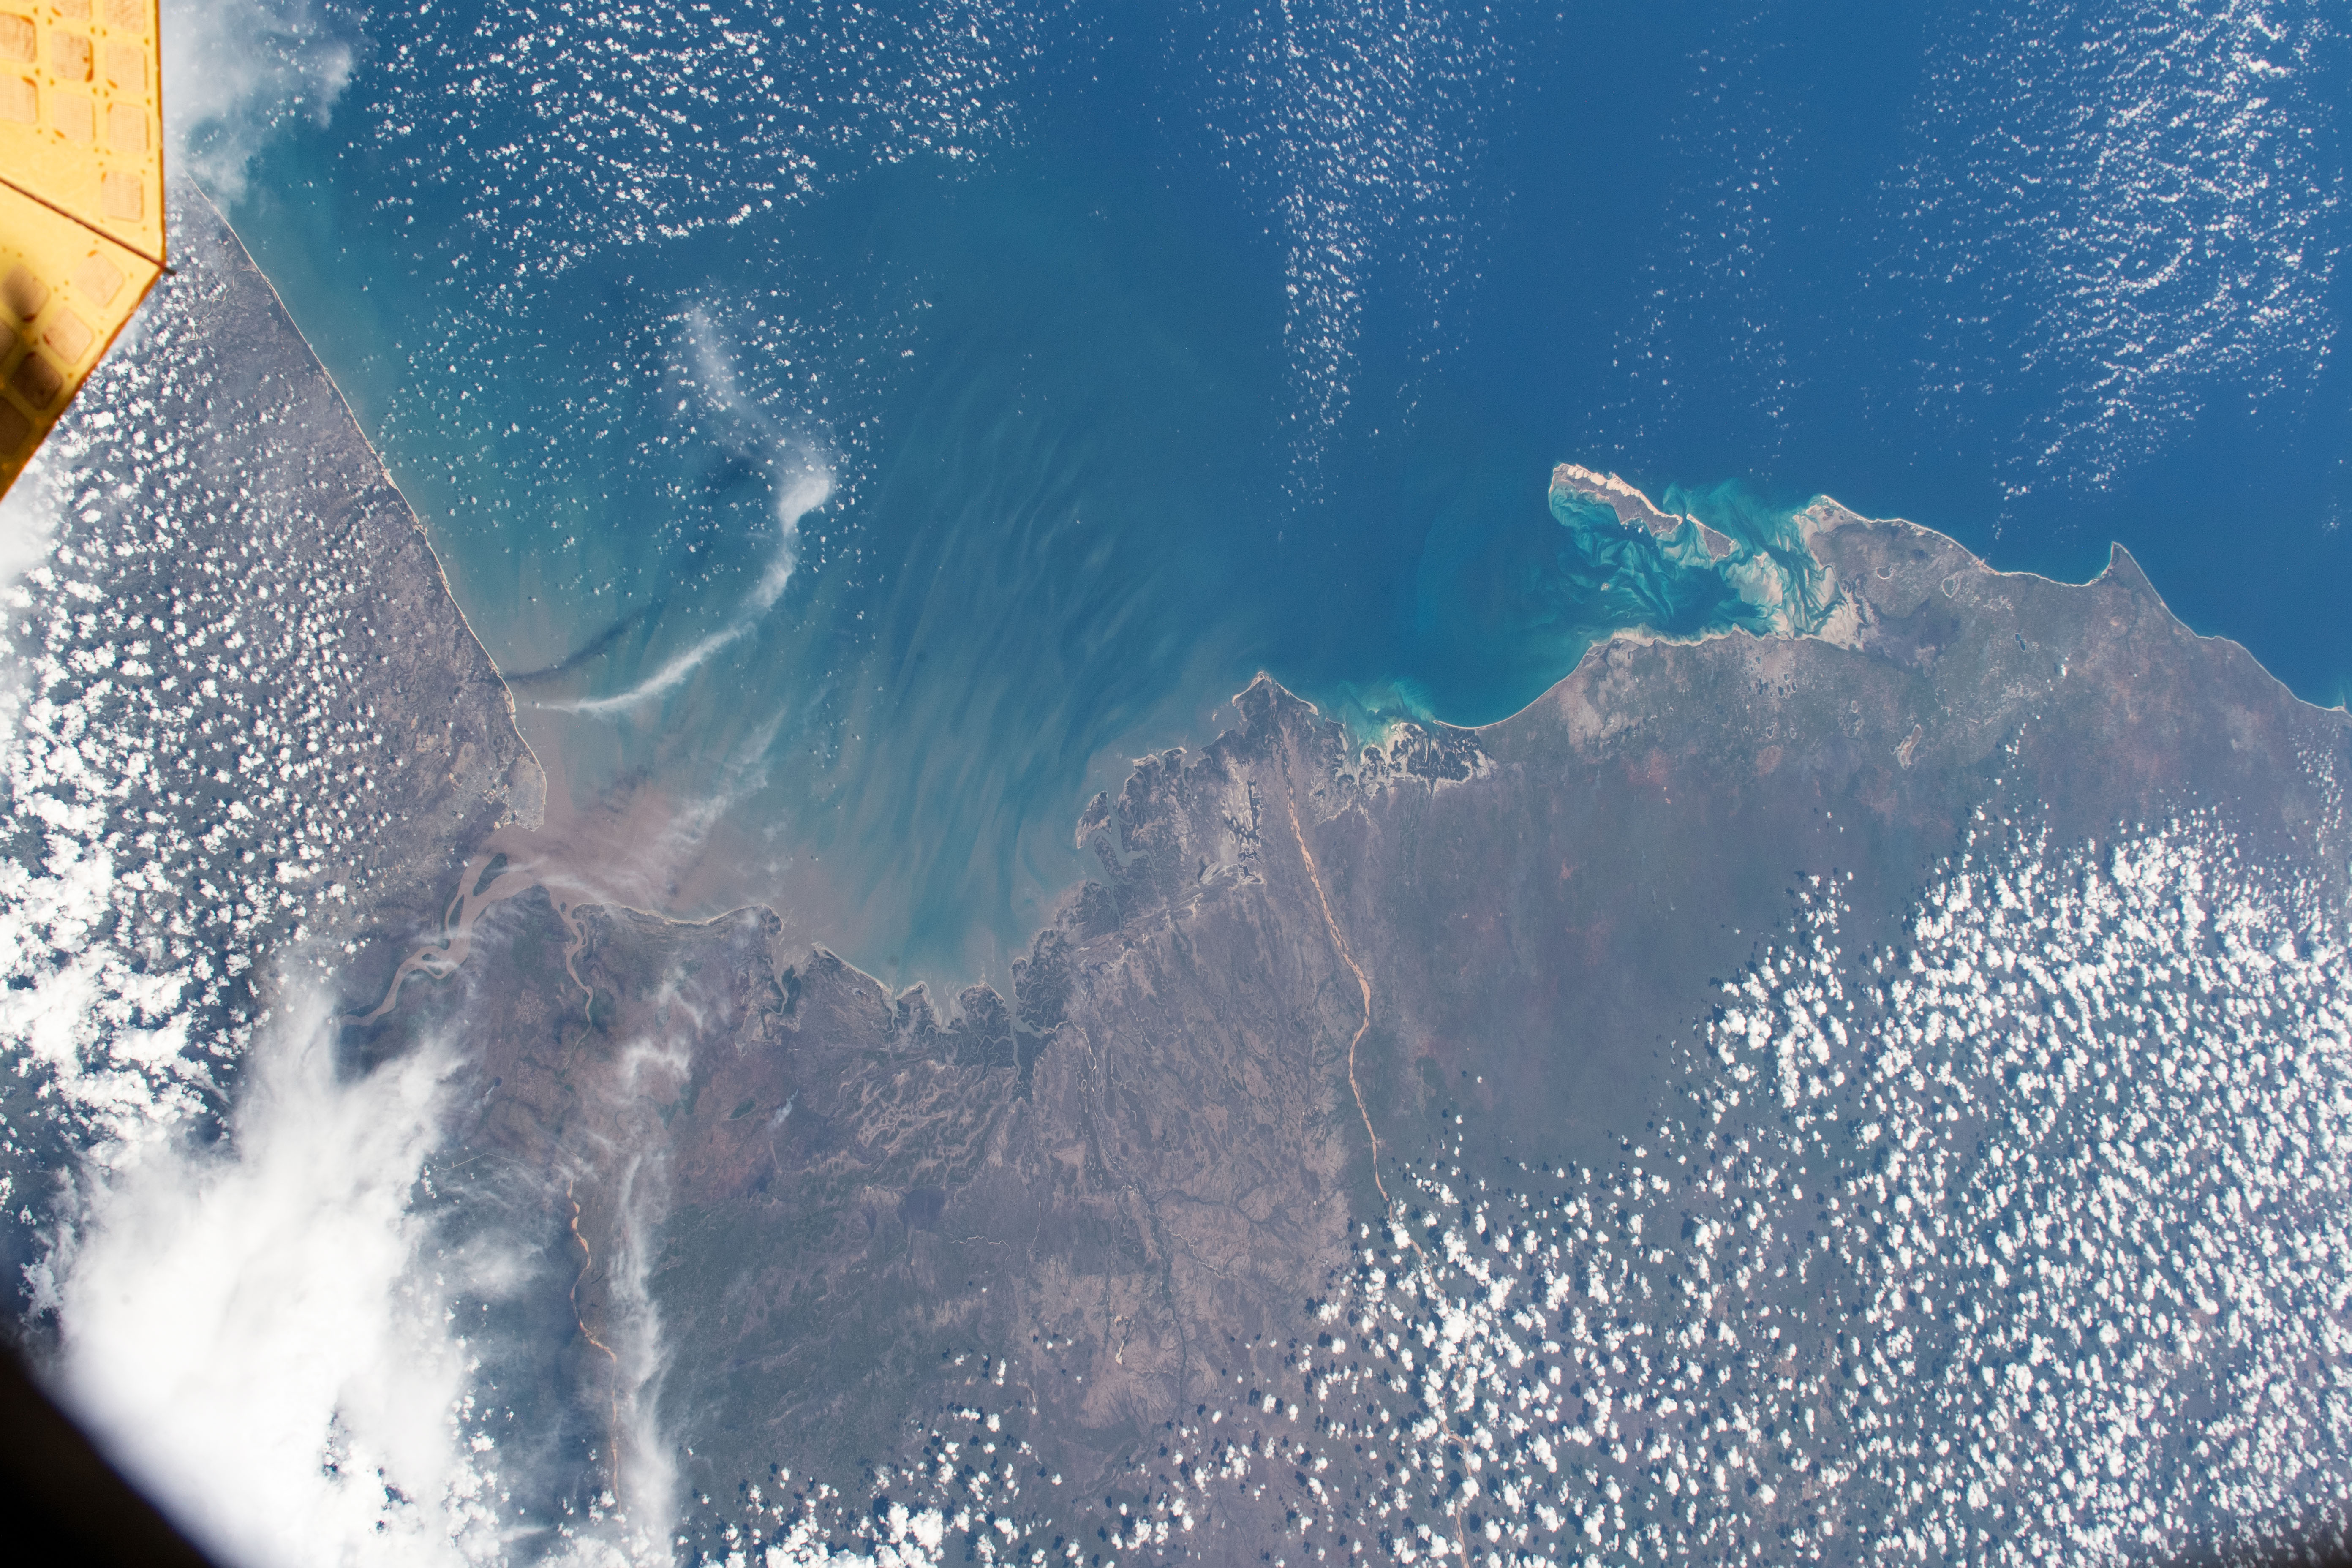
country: MOZAMBIQUE
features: ILLHA DO BAZARUTO, ILLHA MAGARUQUE, BAIA DE SOFALA
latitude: -21.0
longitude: 35.0
